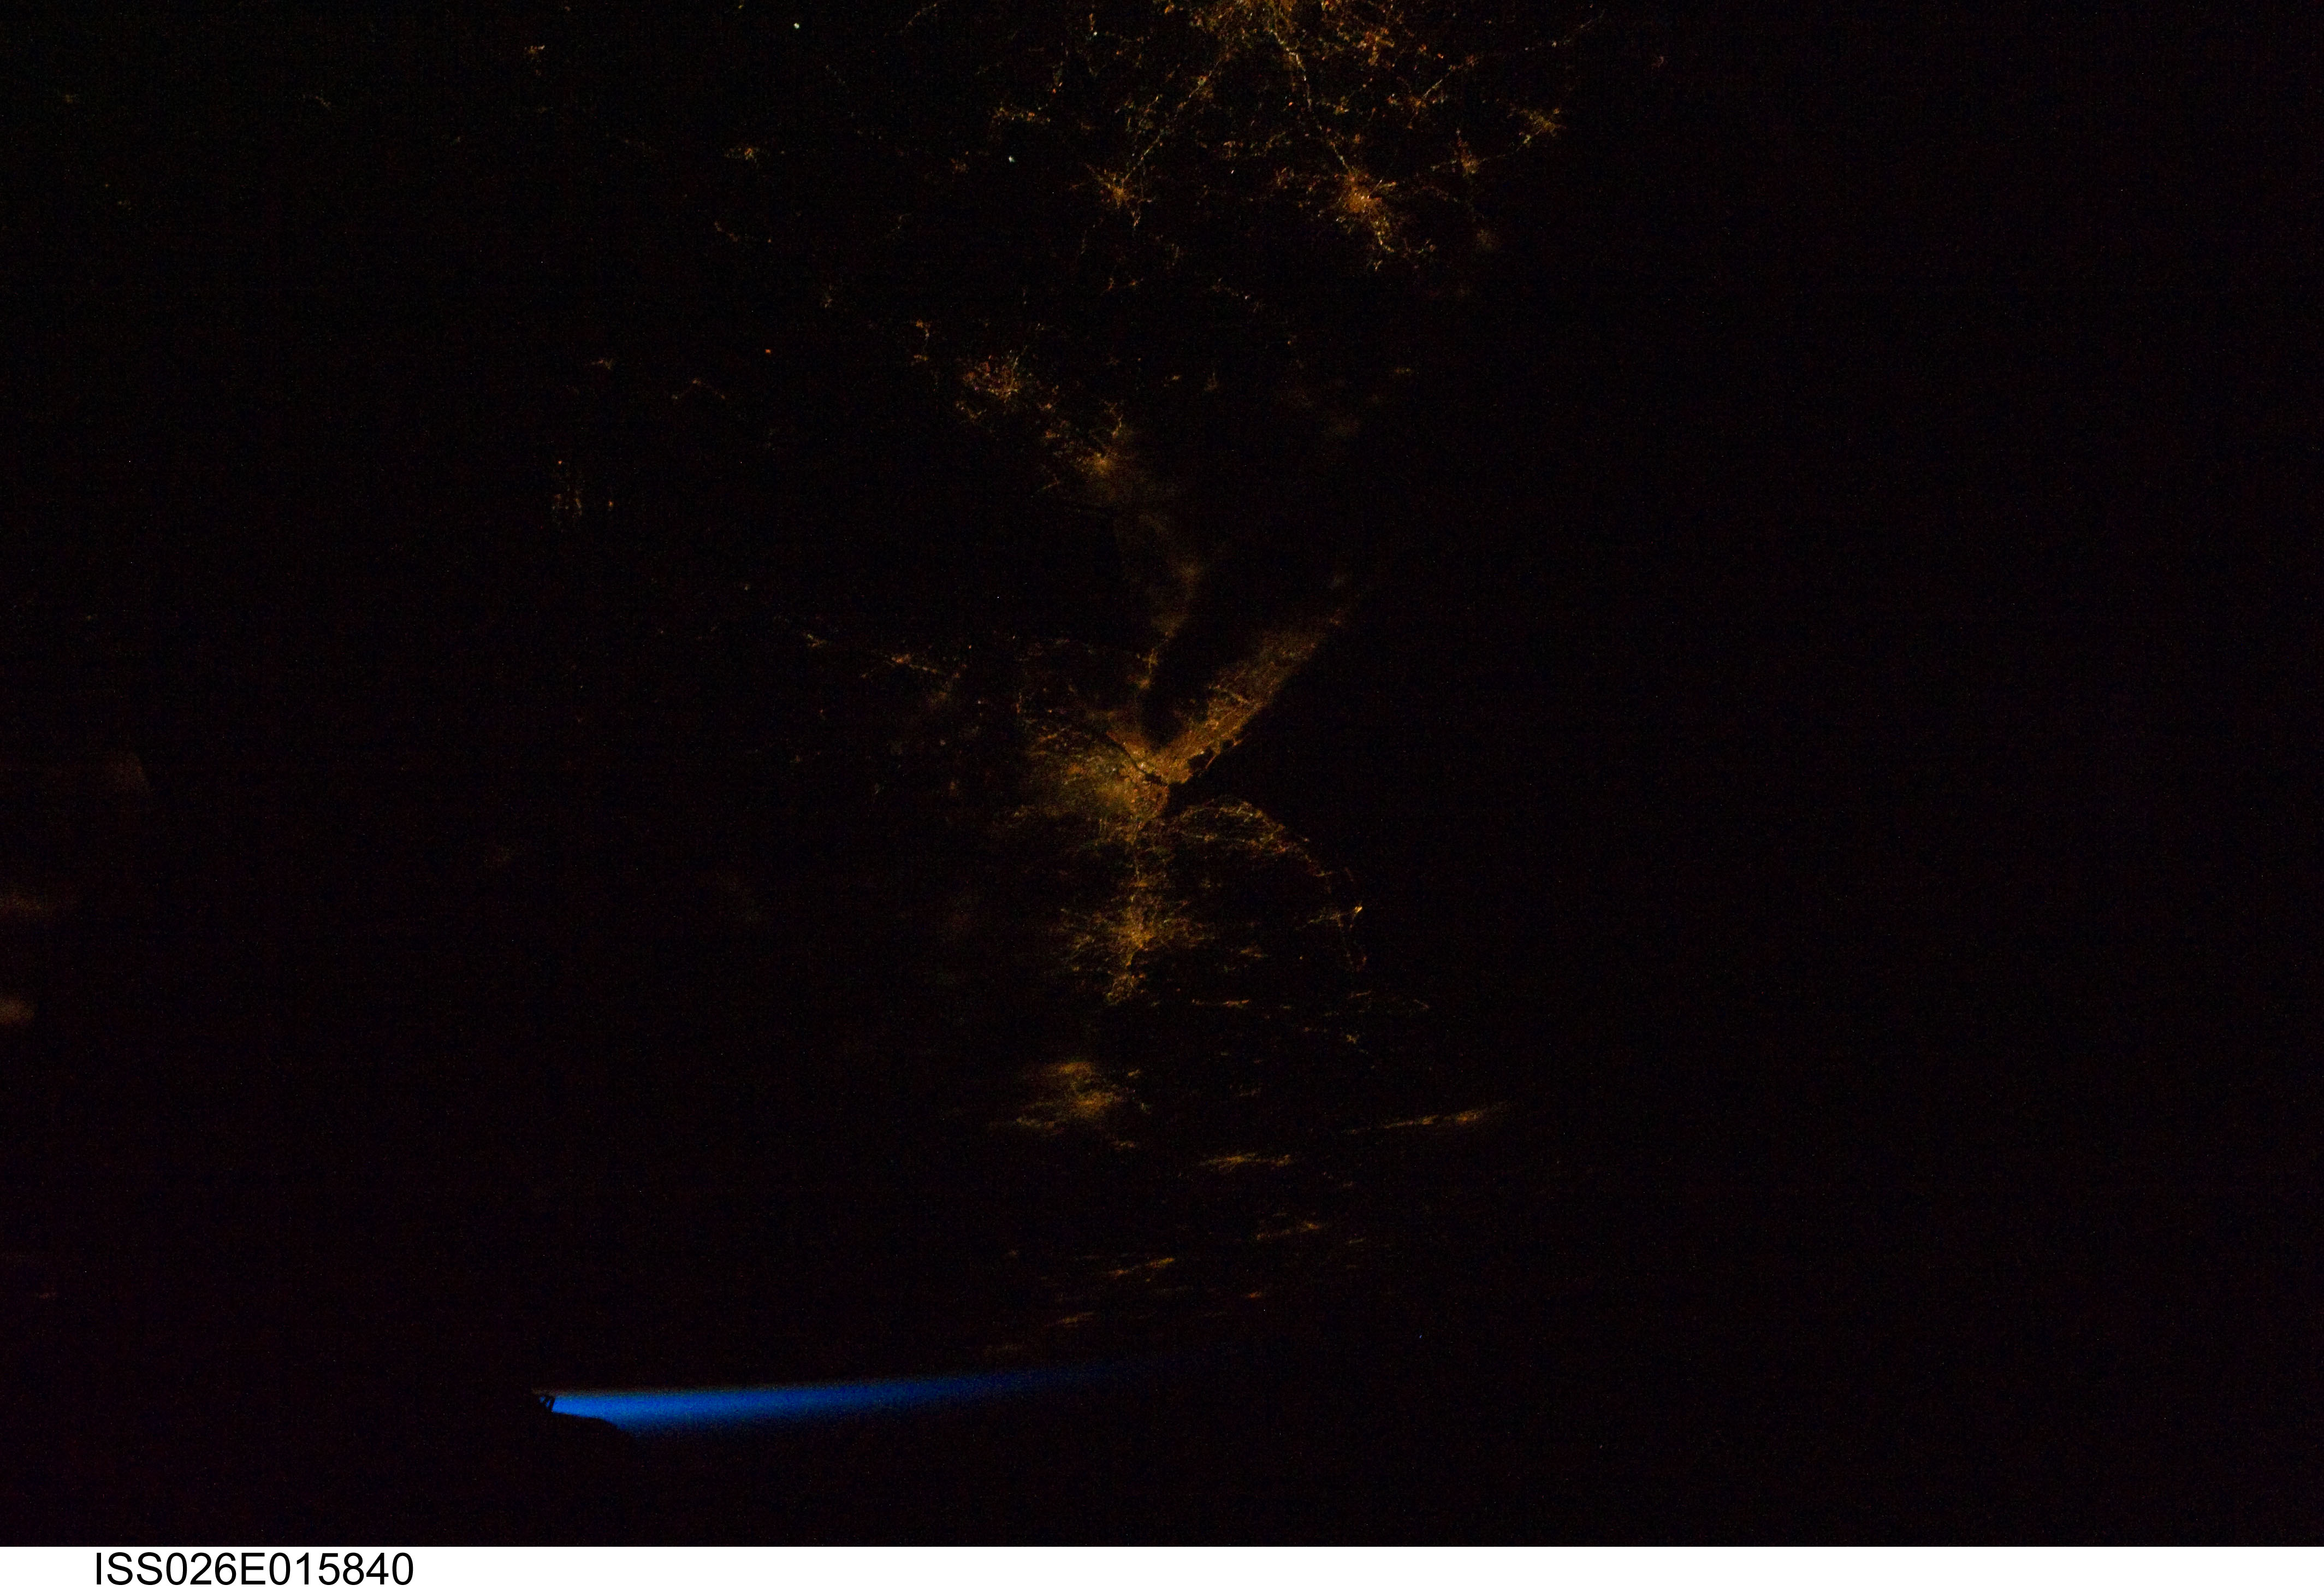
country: USA-NEW YORK
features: NEW YORK CITY GREATER METROPOLITAN AREA AT NIGHT
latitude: 41.0
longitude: -74.0
